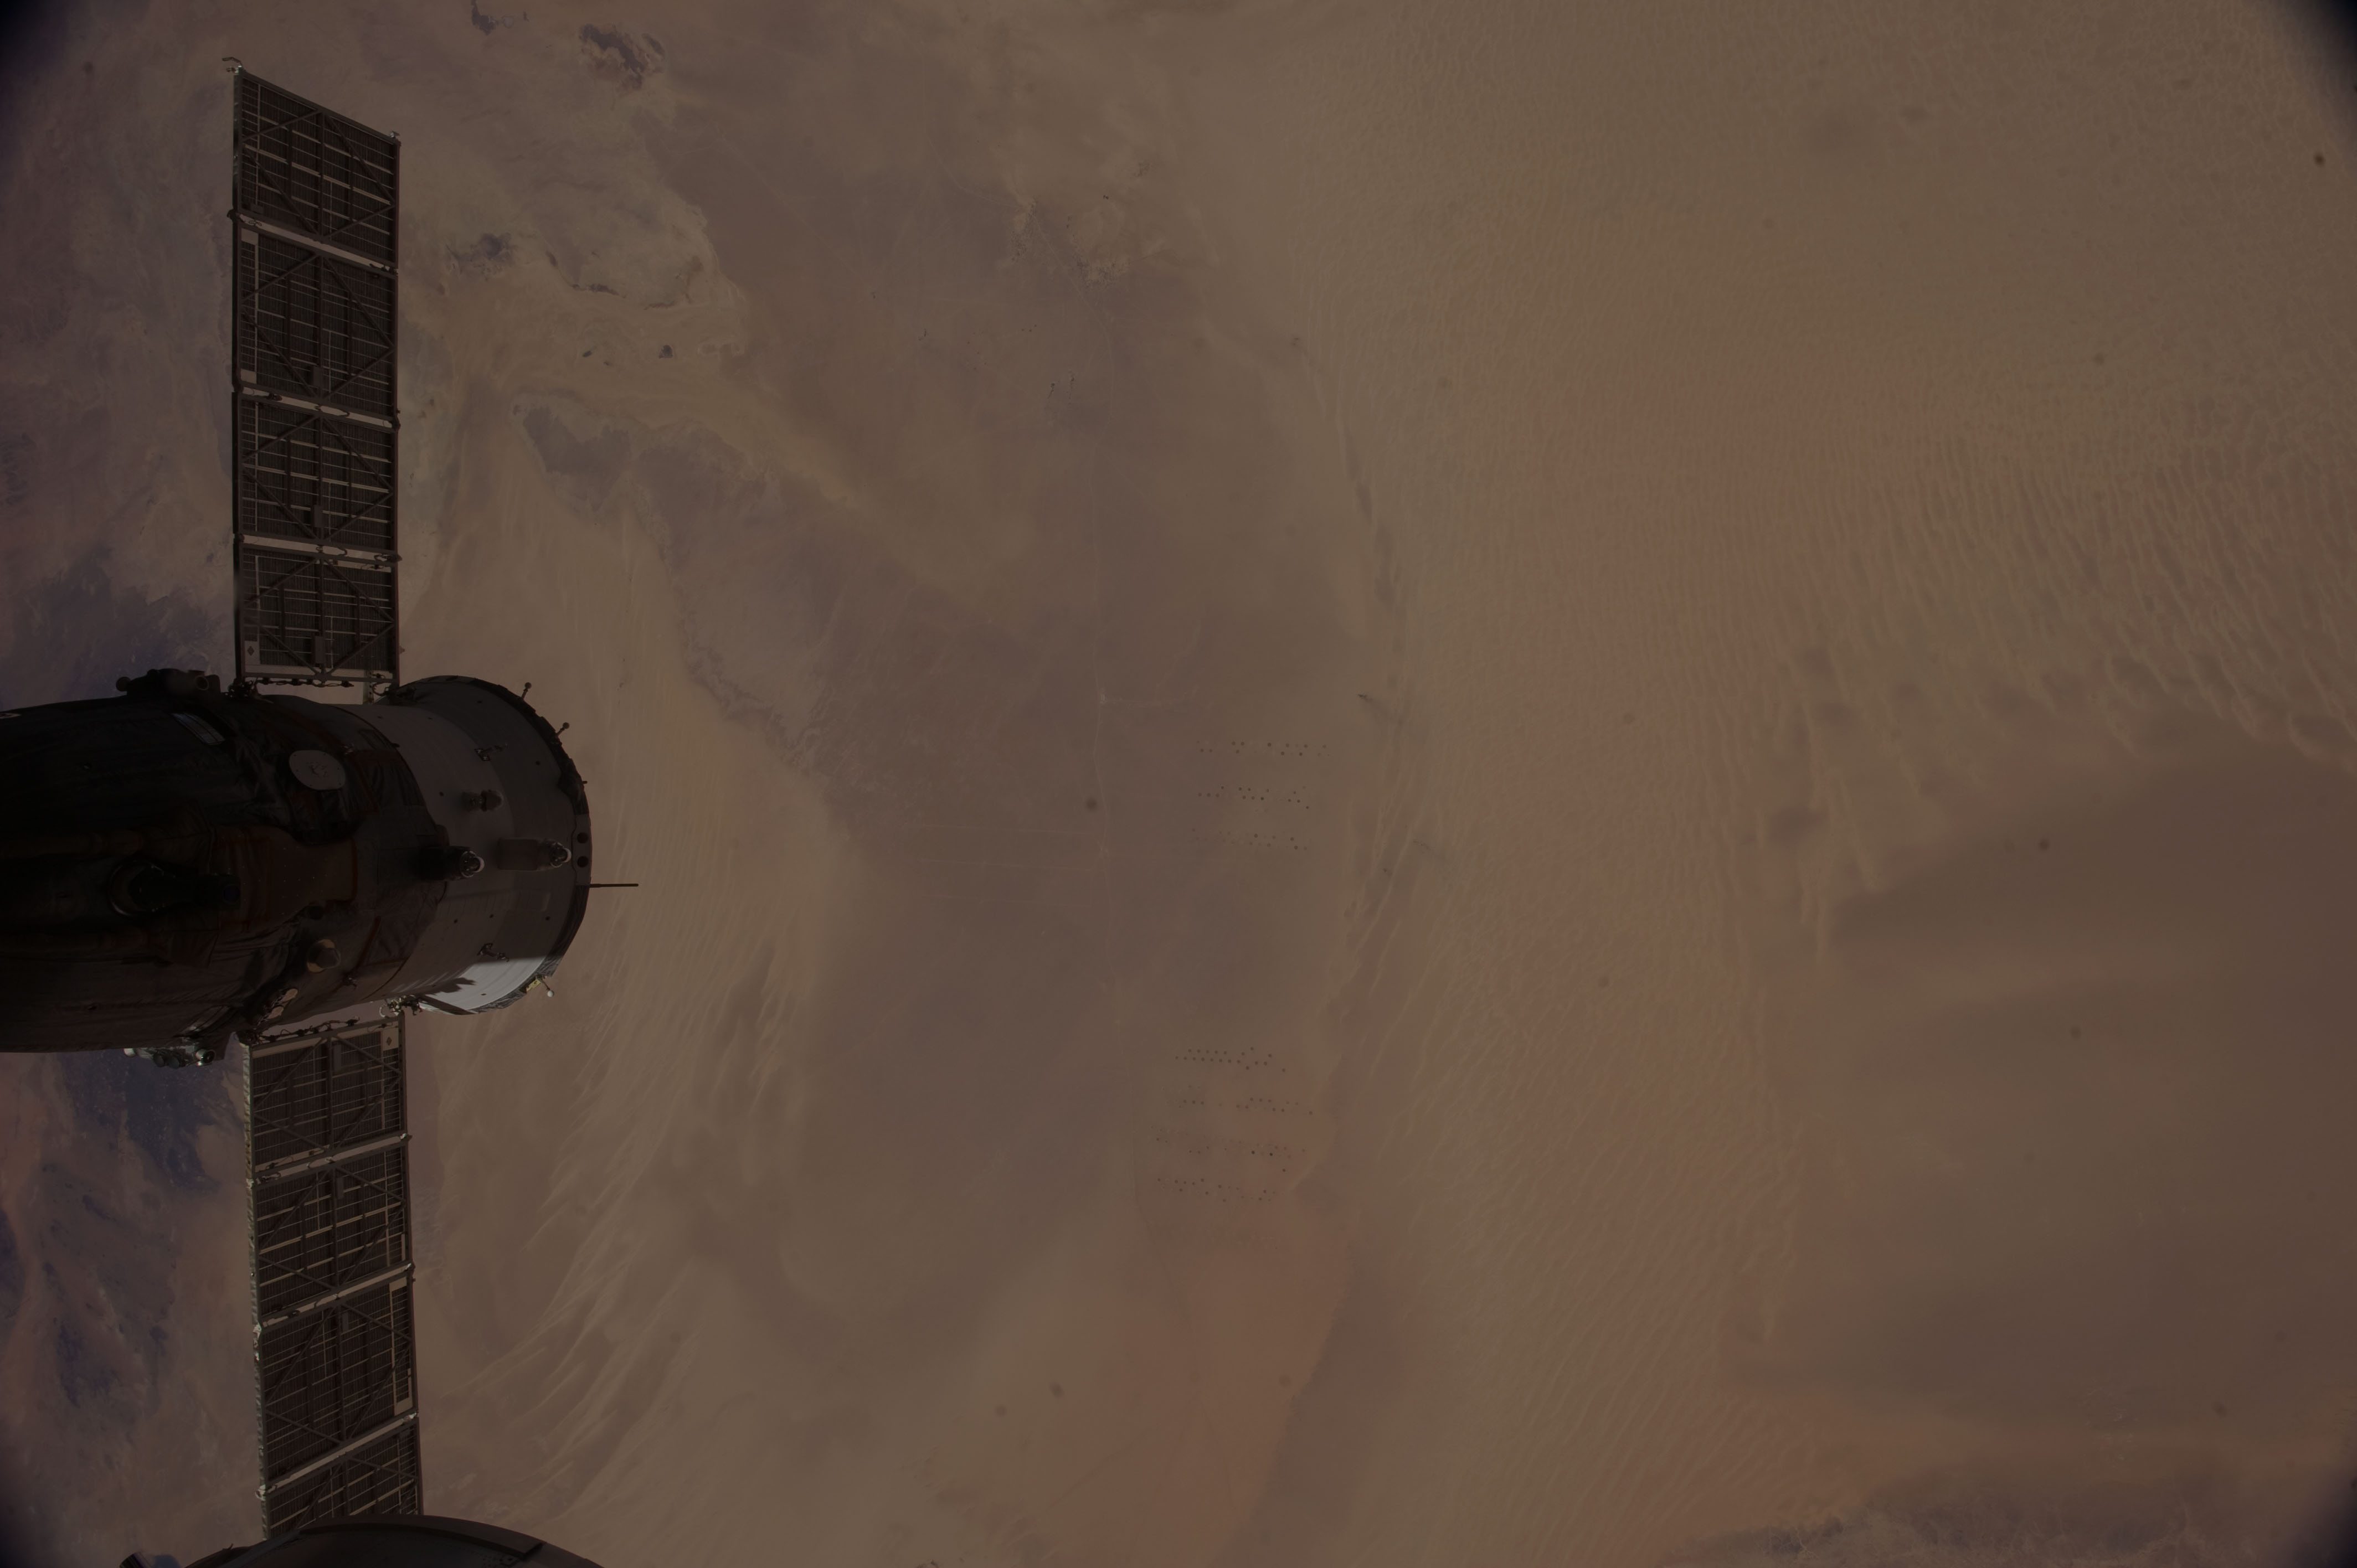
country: LIBYA
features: ISS, SAHARA DESERT, AGR.
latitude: 28.0
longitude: 21.5
